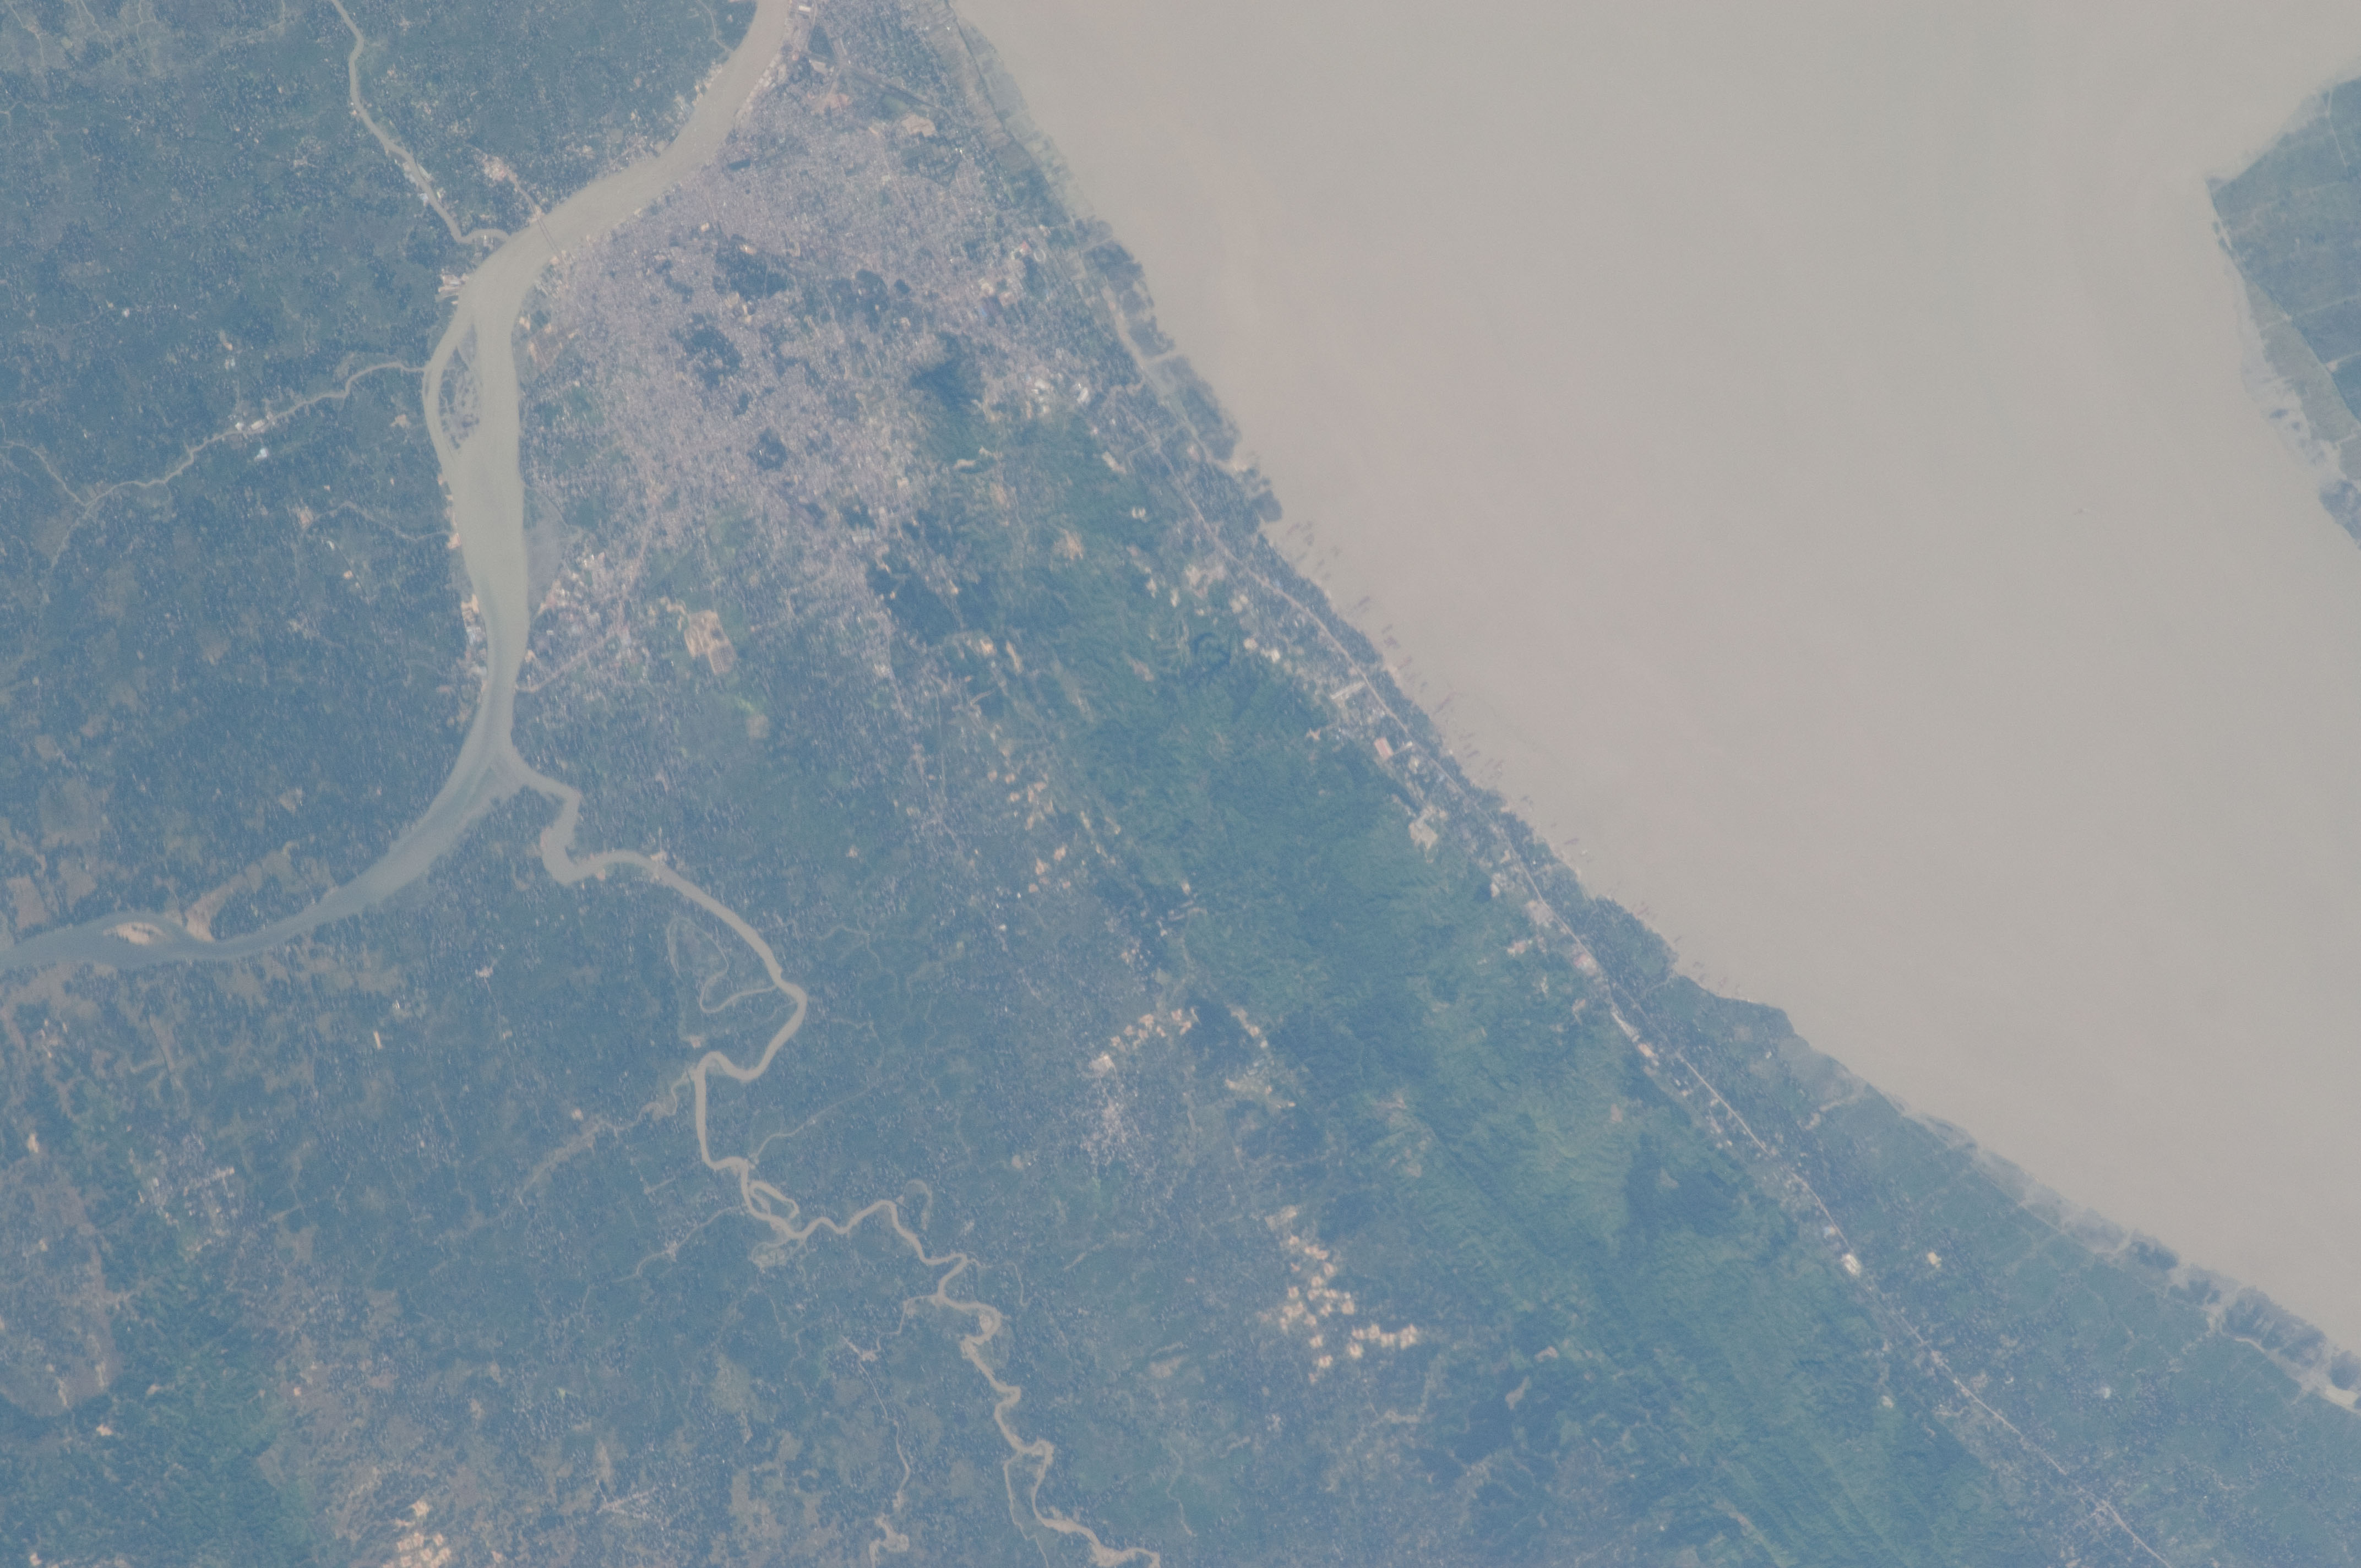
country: BANGLADESH
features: KARNAPHULI R., CHITTAGONG
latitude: 22.5
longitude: 91.7
